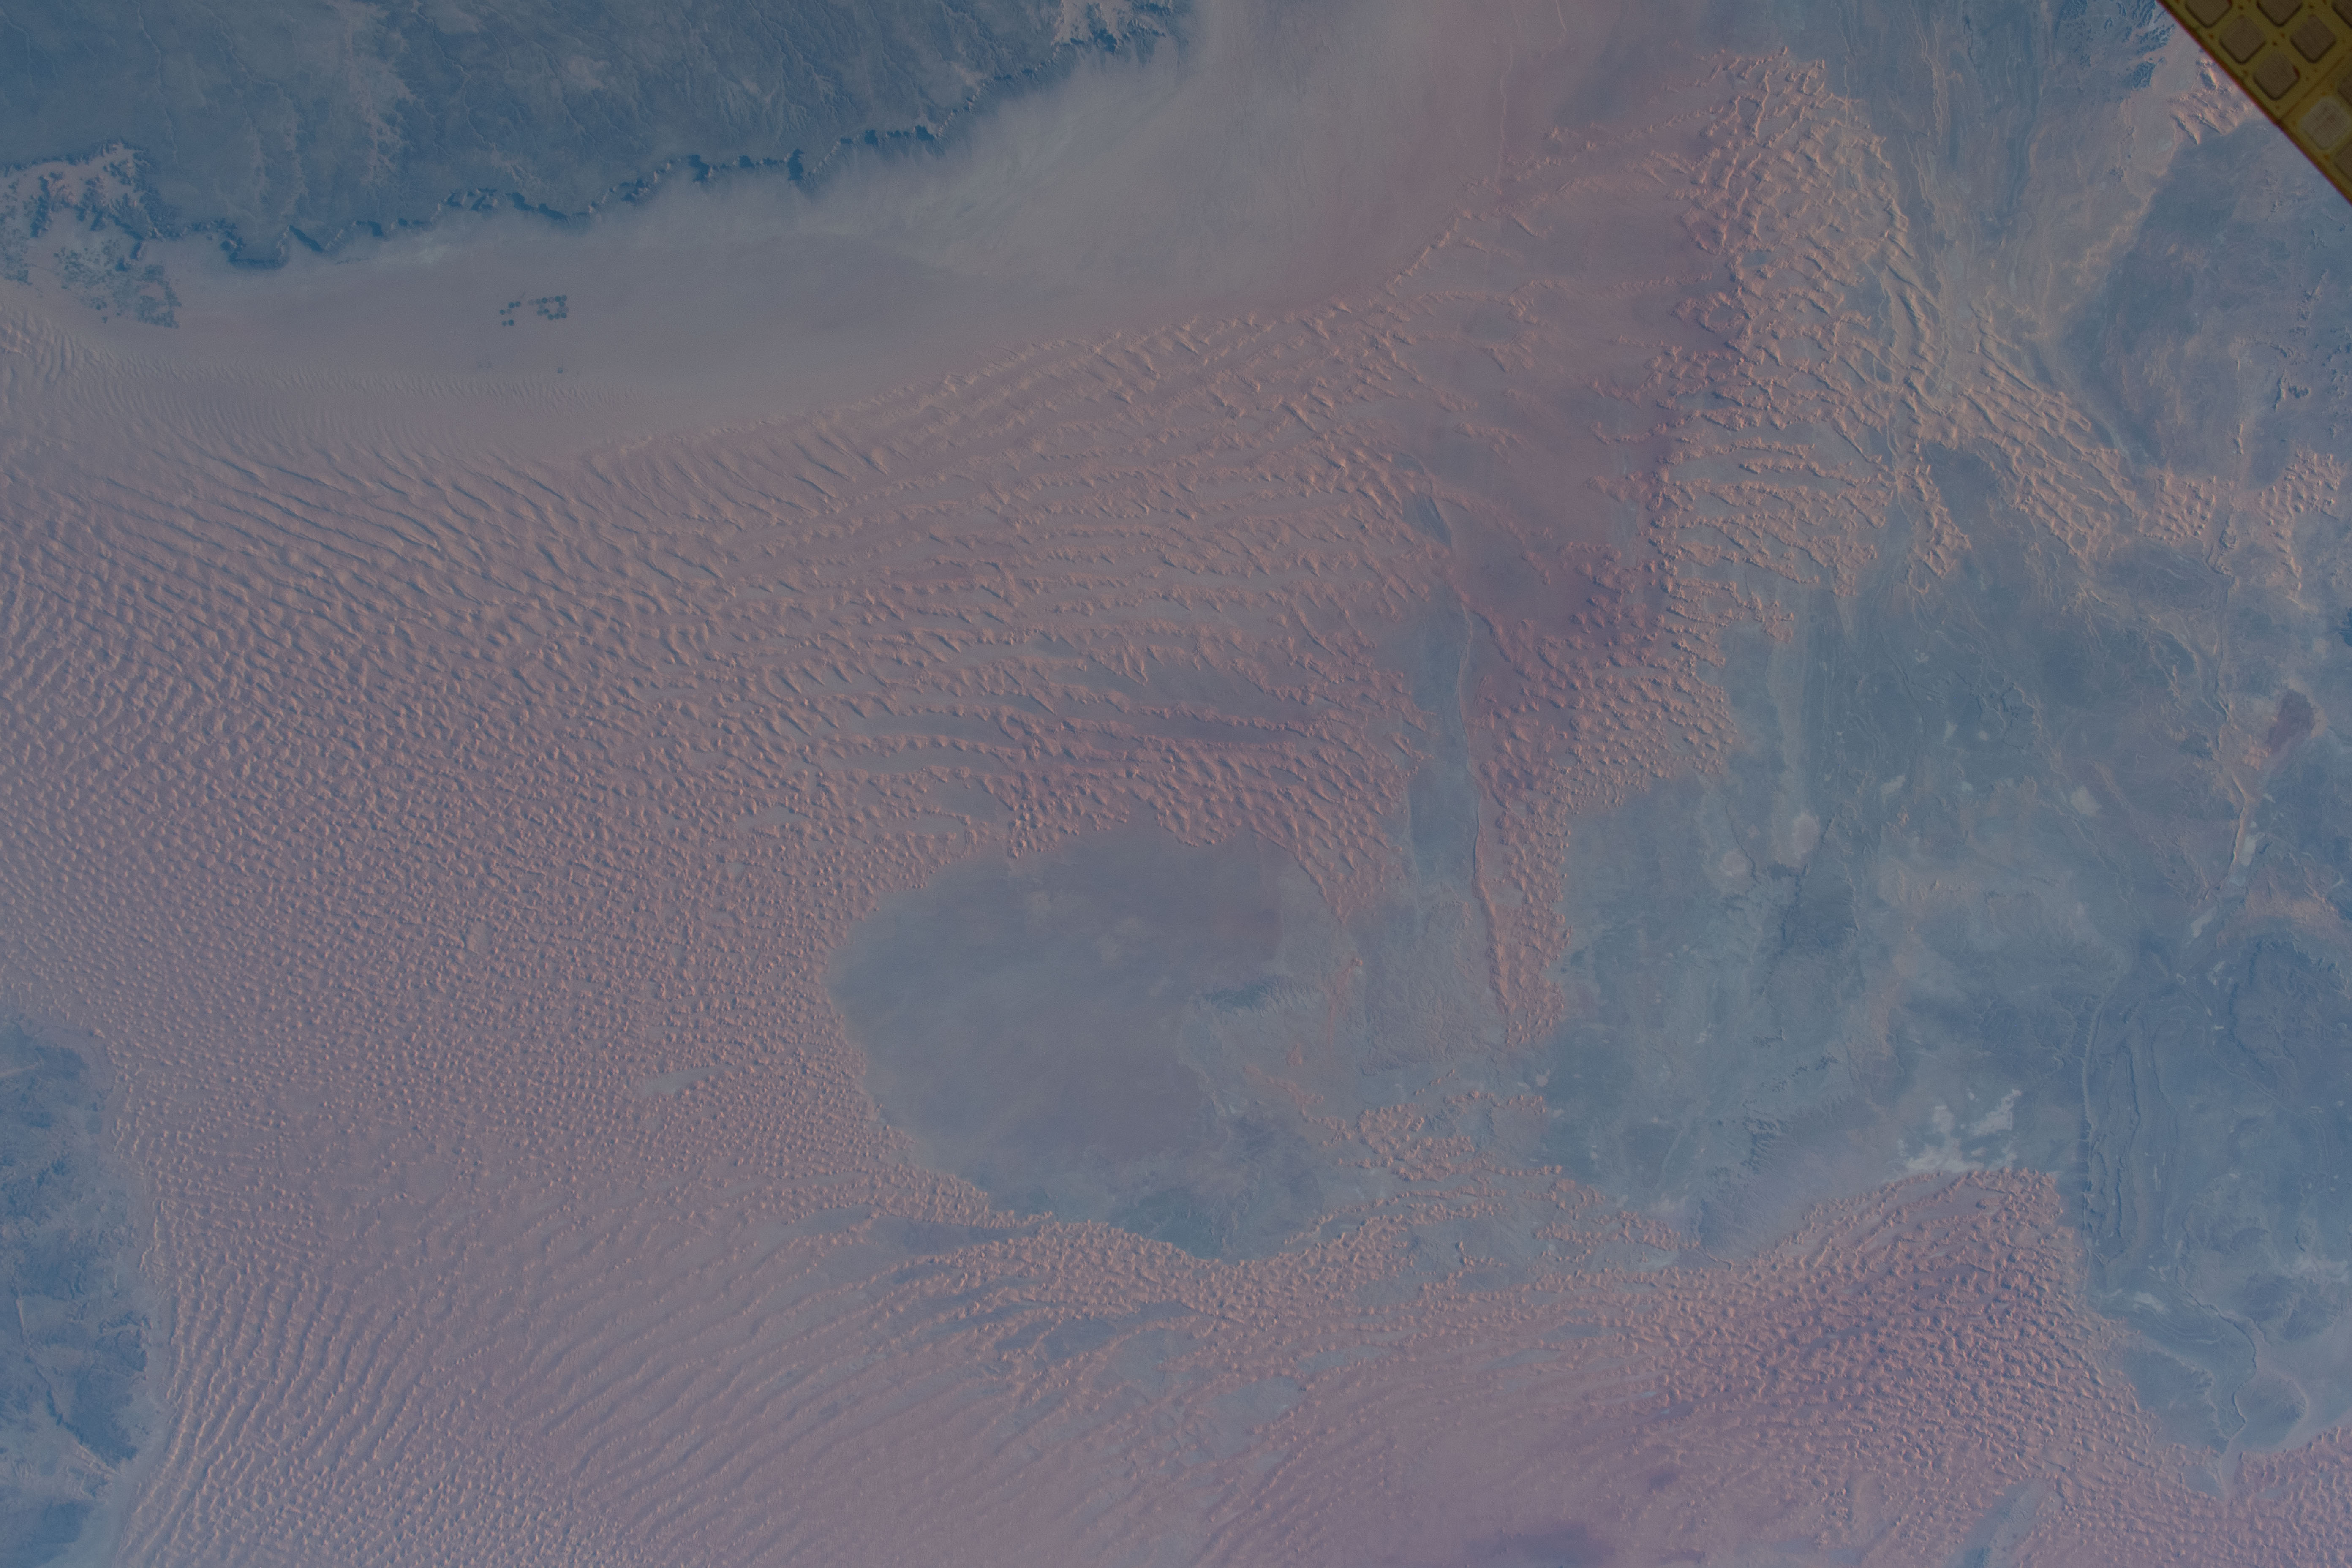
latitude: 27.0
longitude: 11.5
